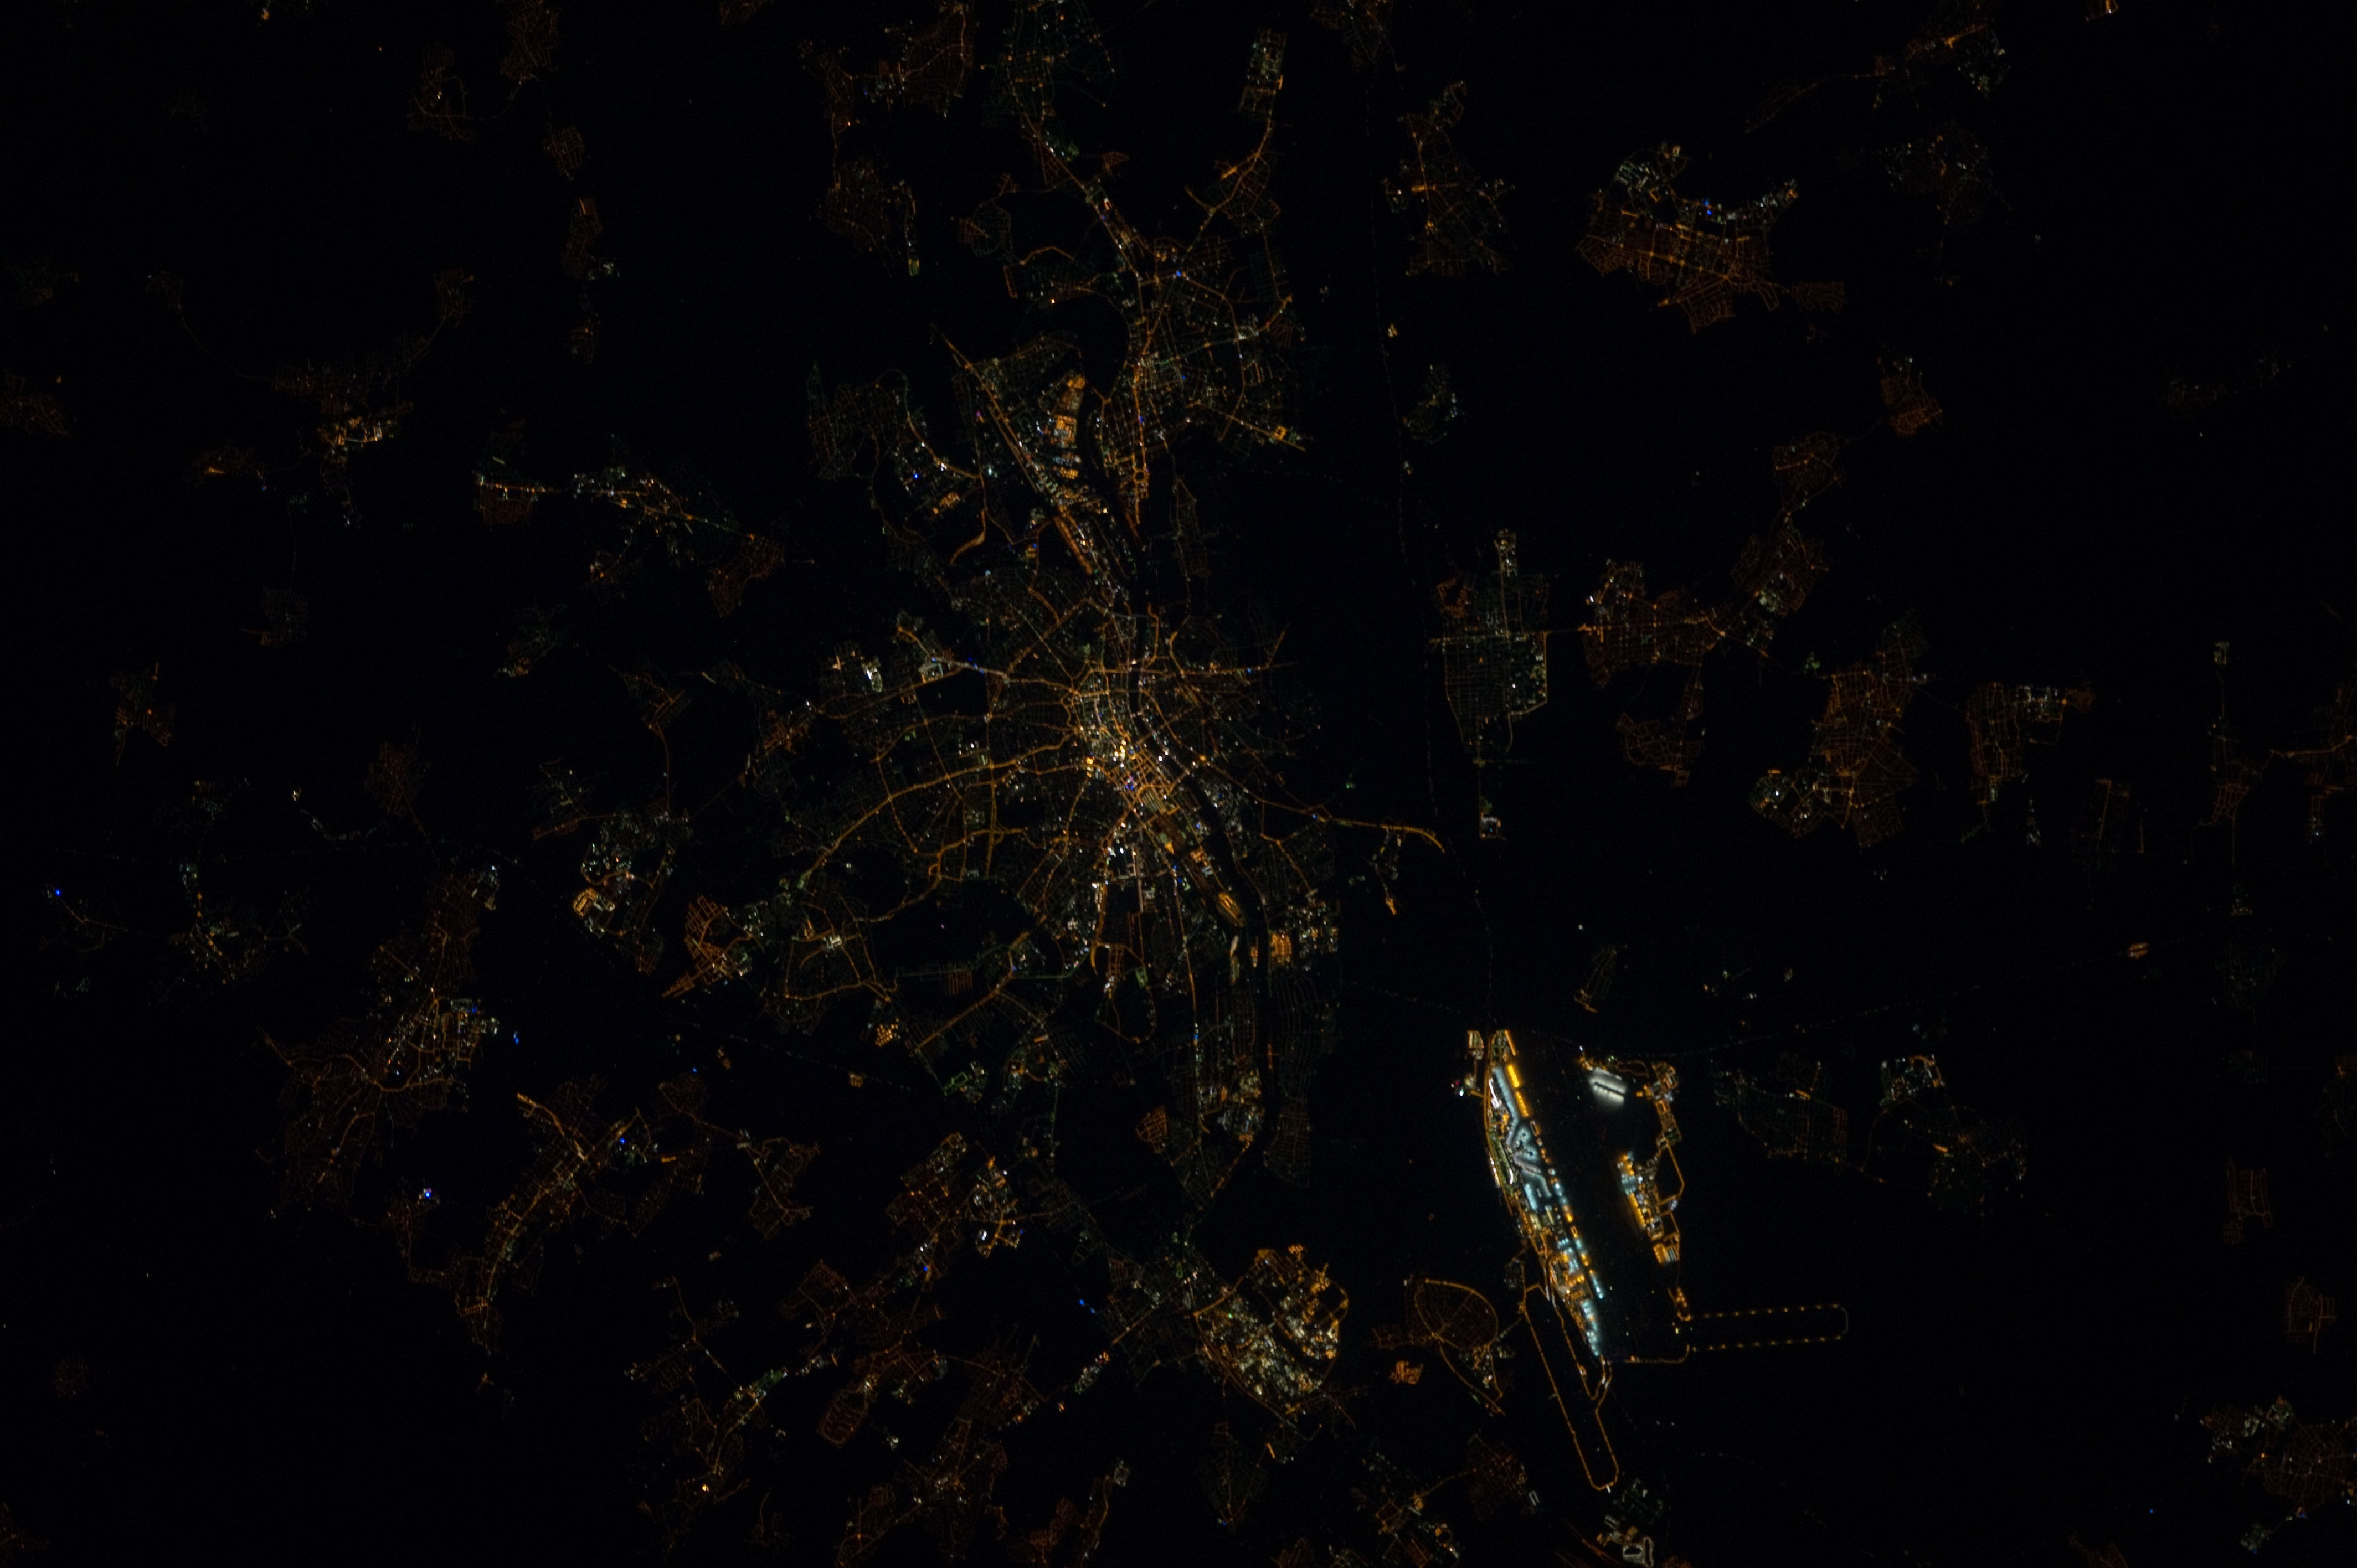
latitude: 50.0
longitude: 8.6
